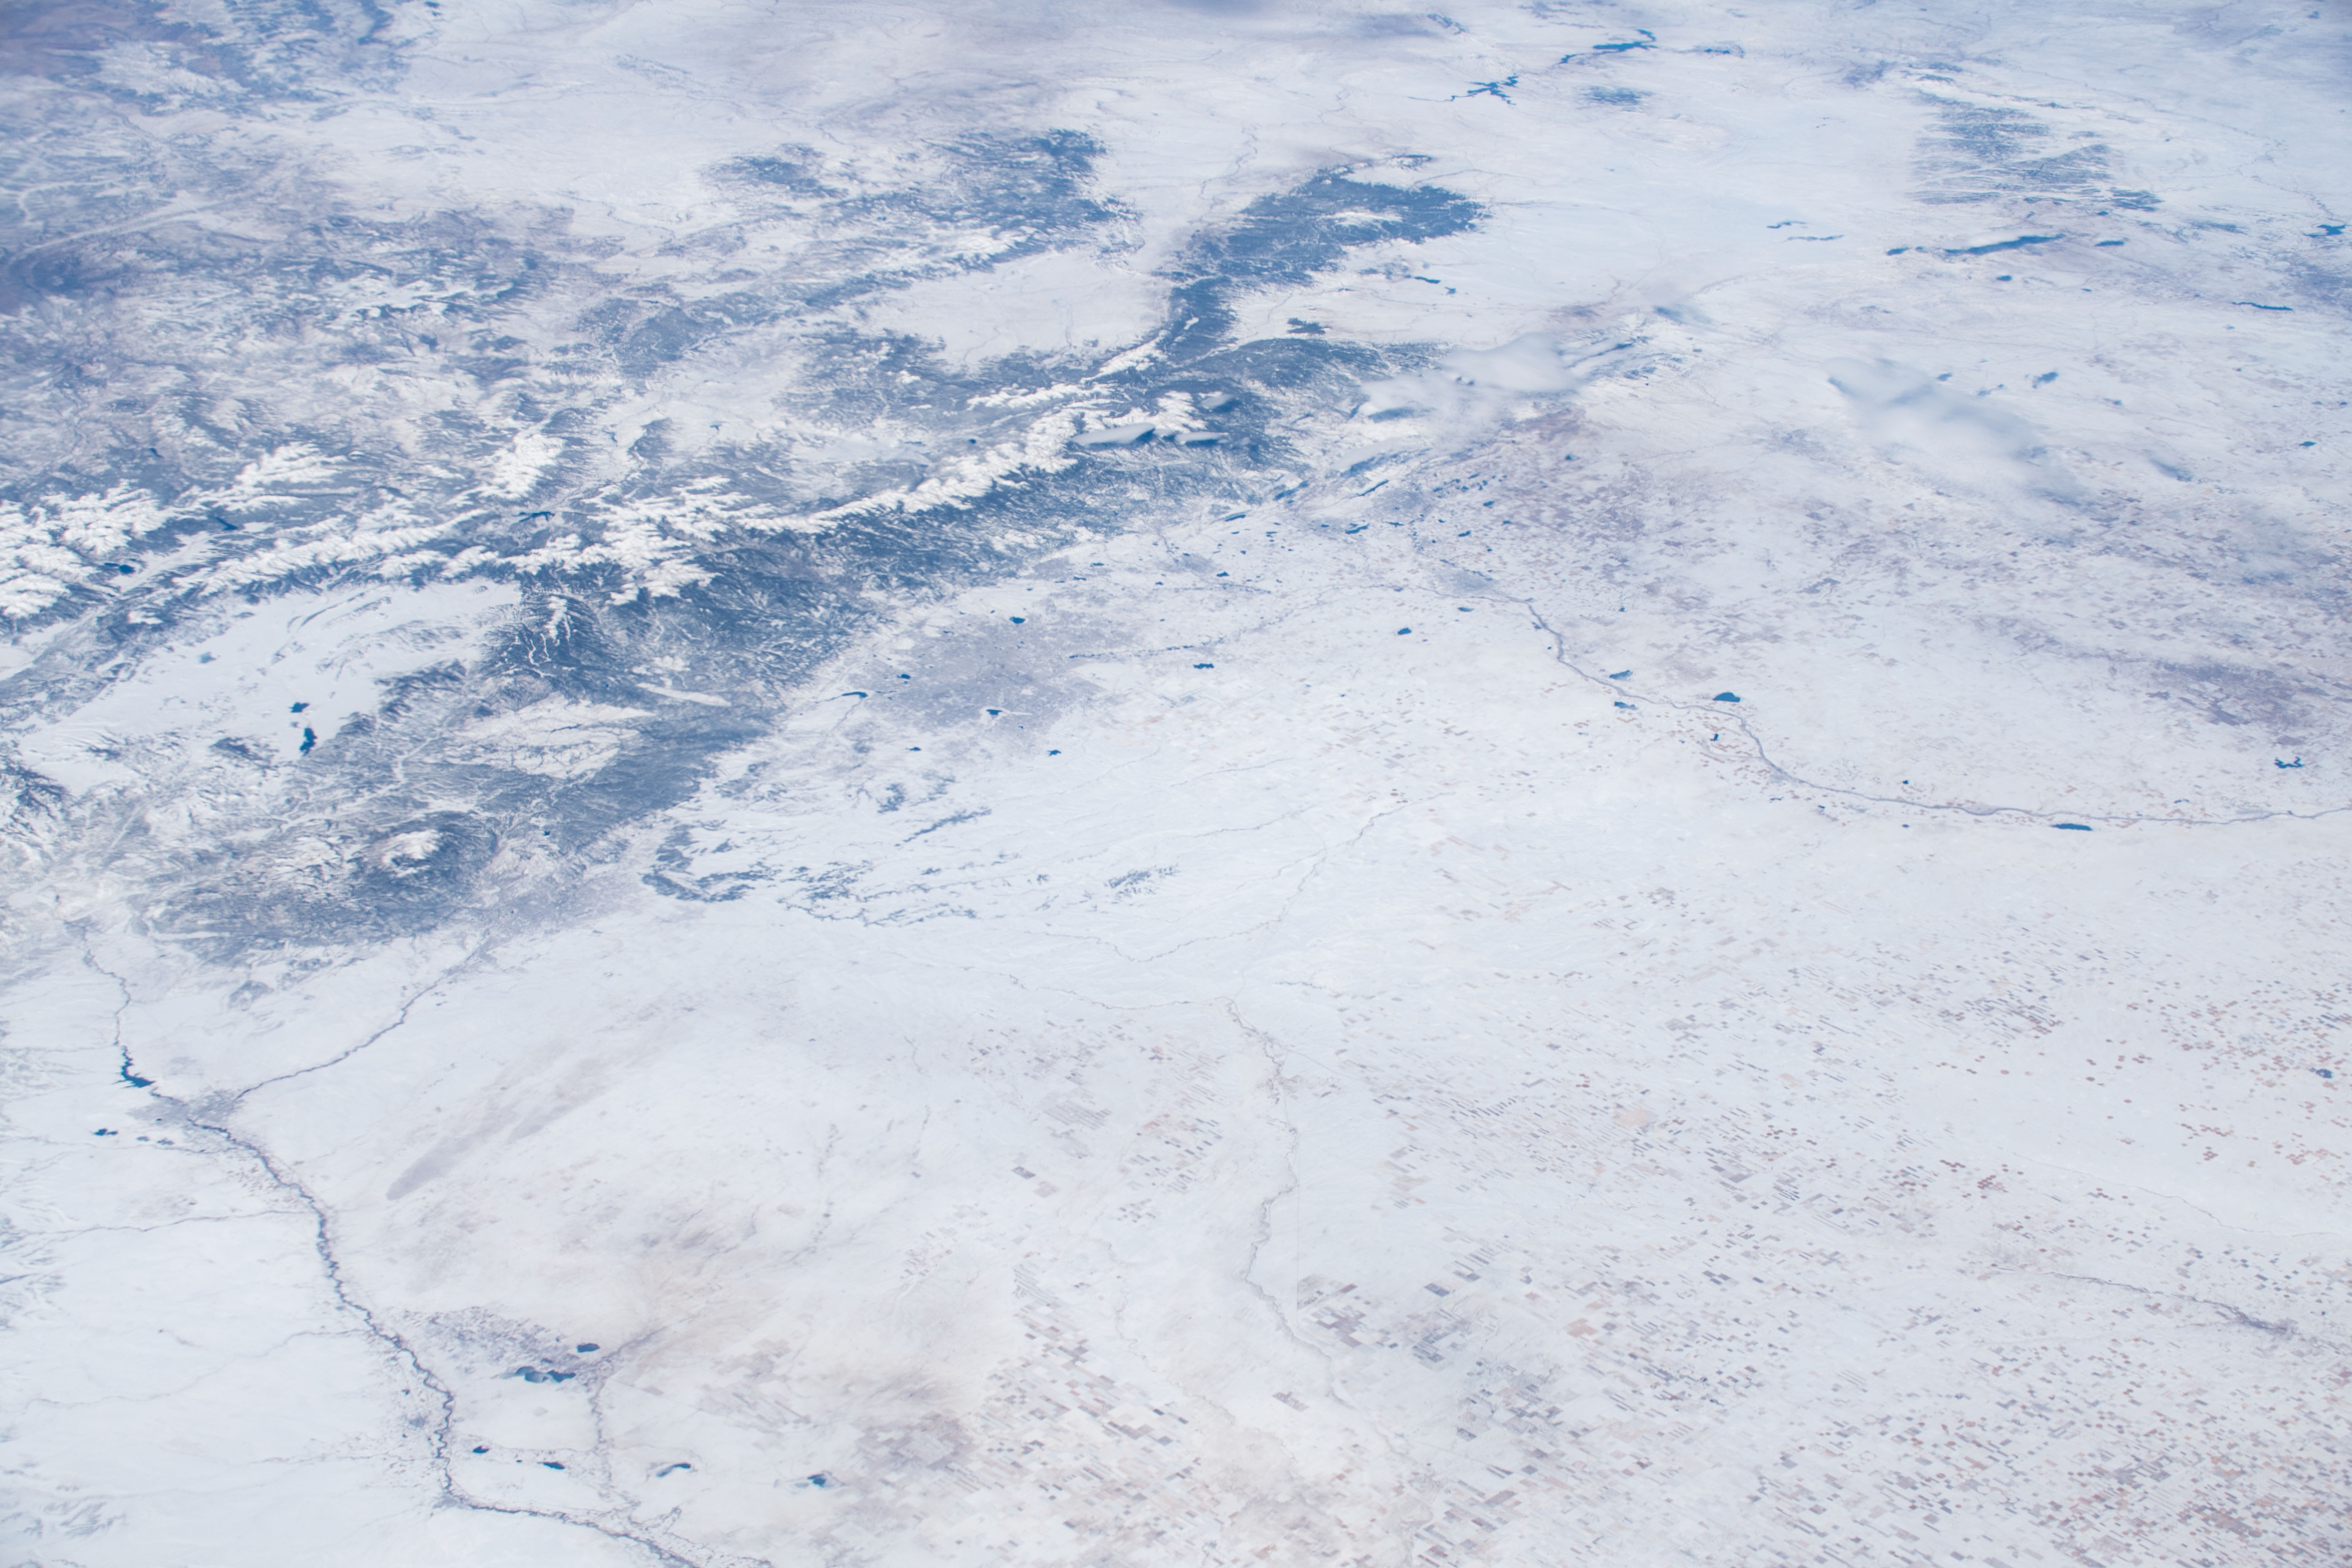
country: USA-COLORADO
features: FORT CARSON, COLORADO SPRINGS, DENVER, BOULDER, COLORADO
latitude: 39.7
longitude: -104.4
